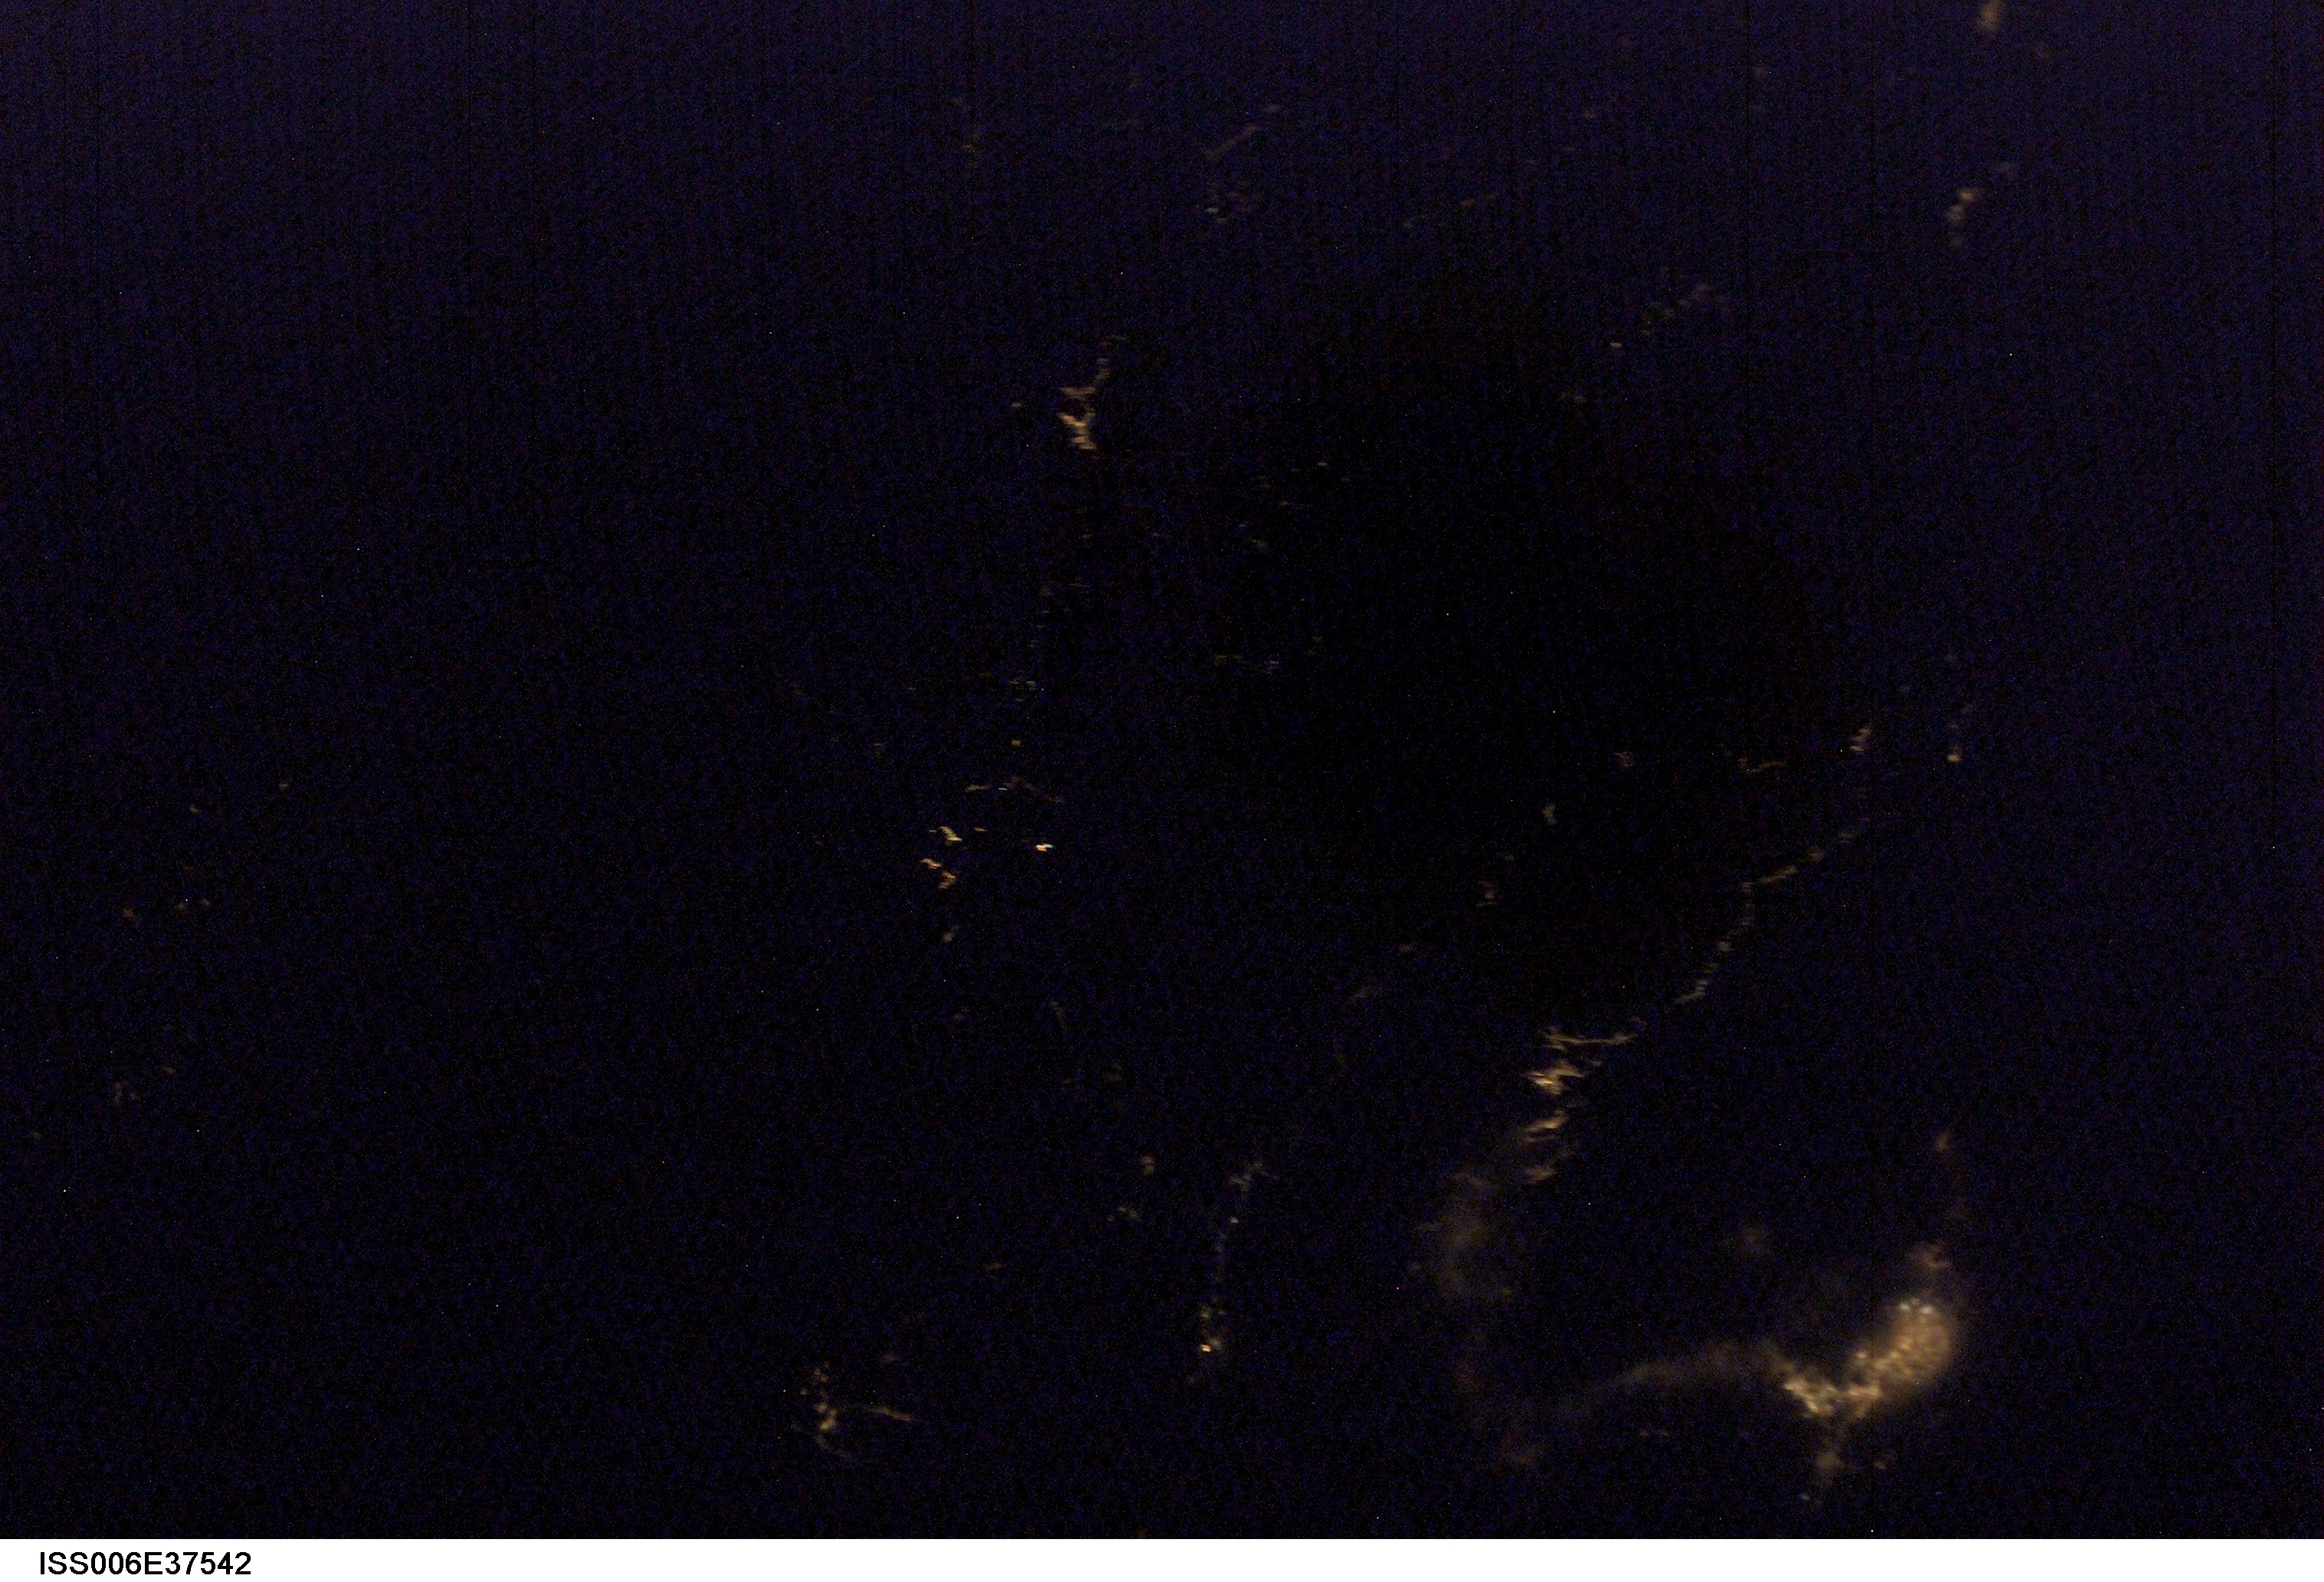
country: CANADA-N
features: DARK EARTHOBS
